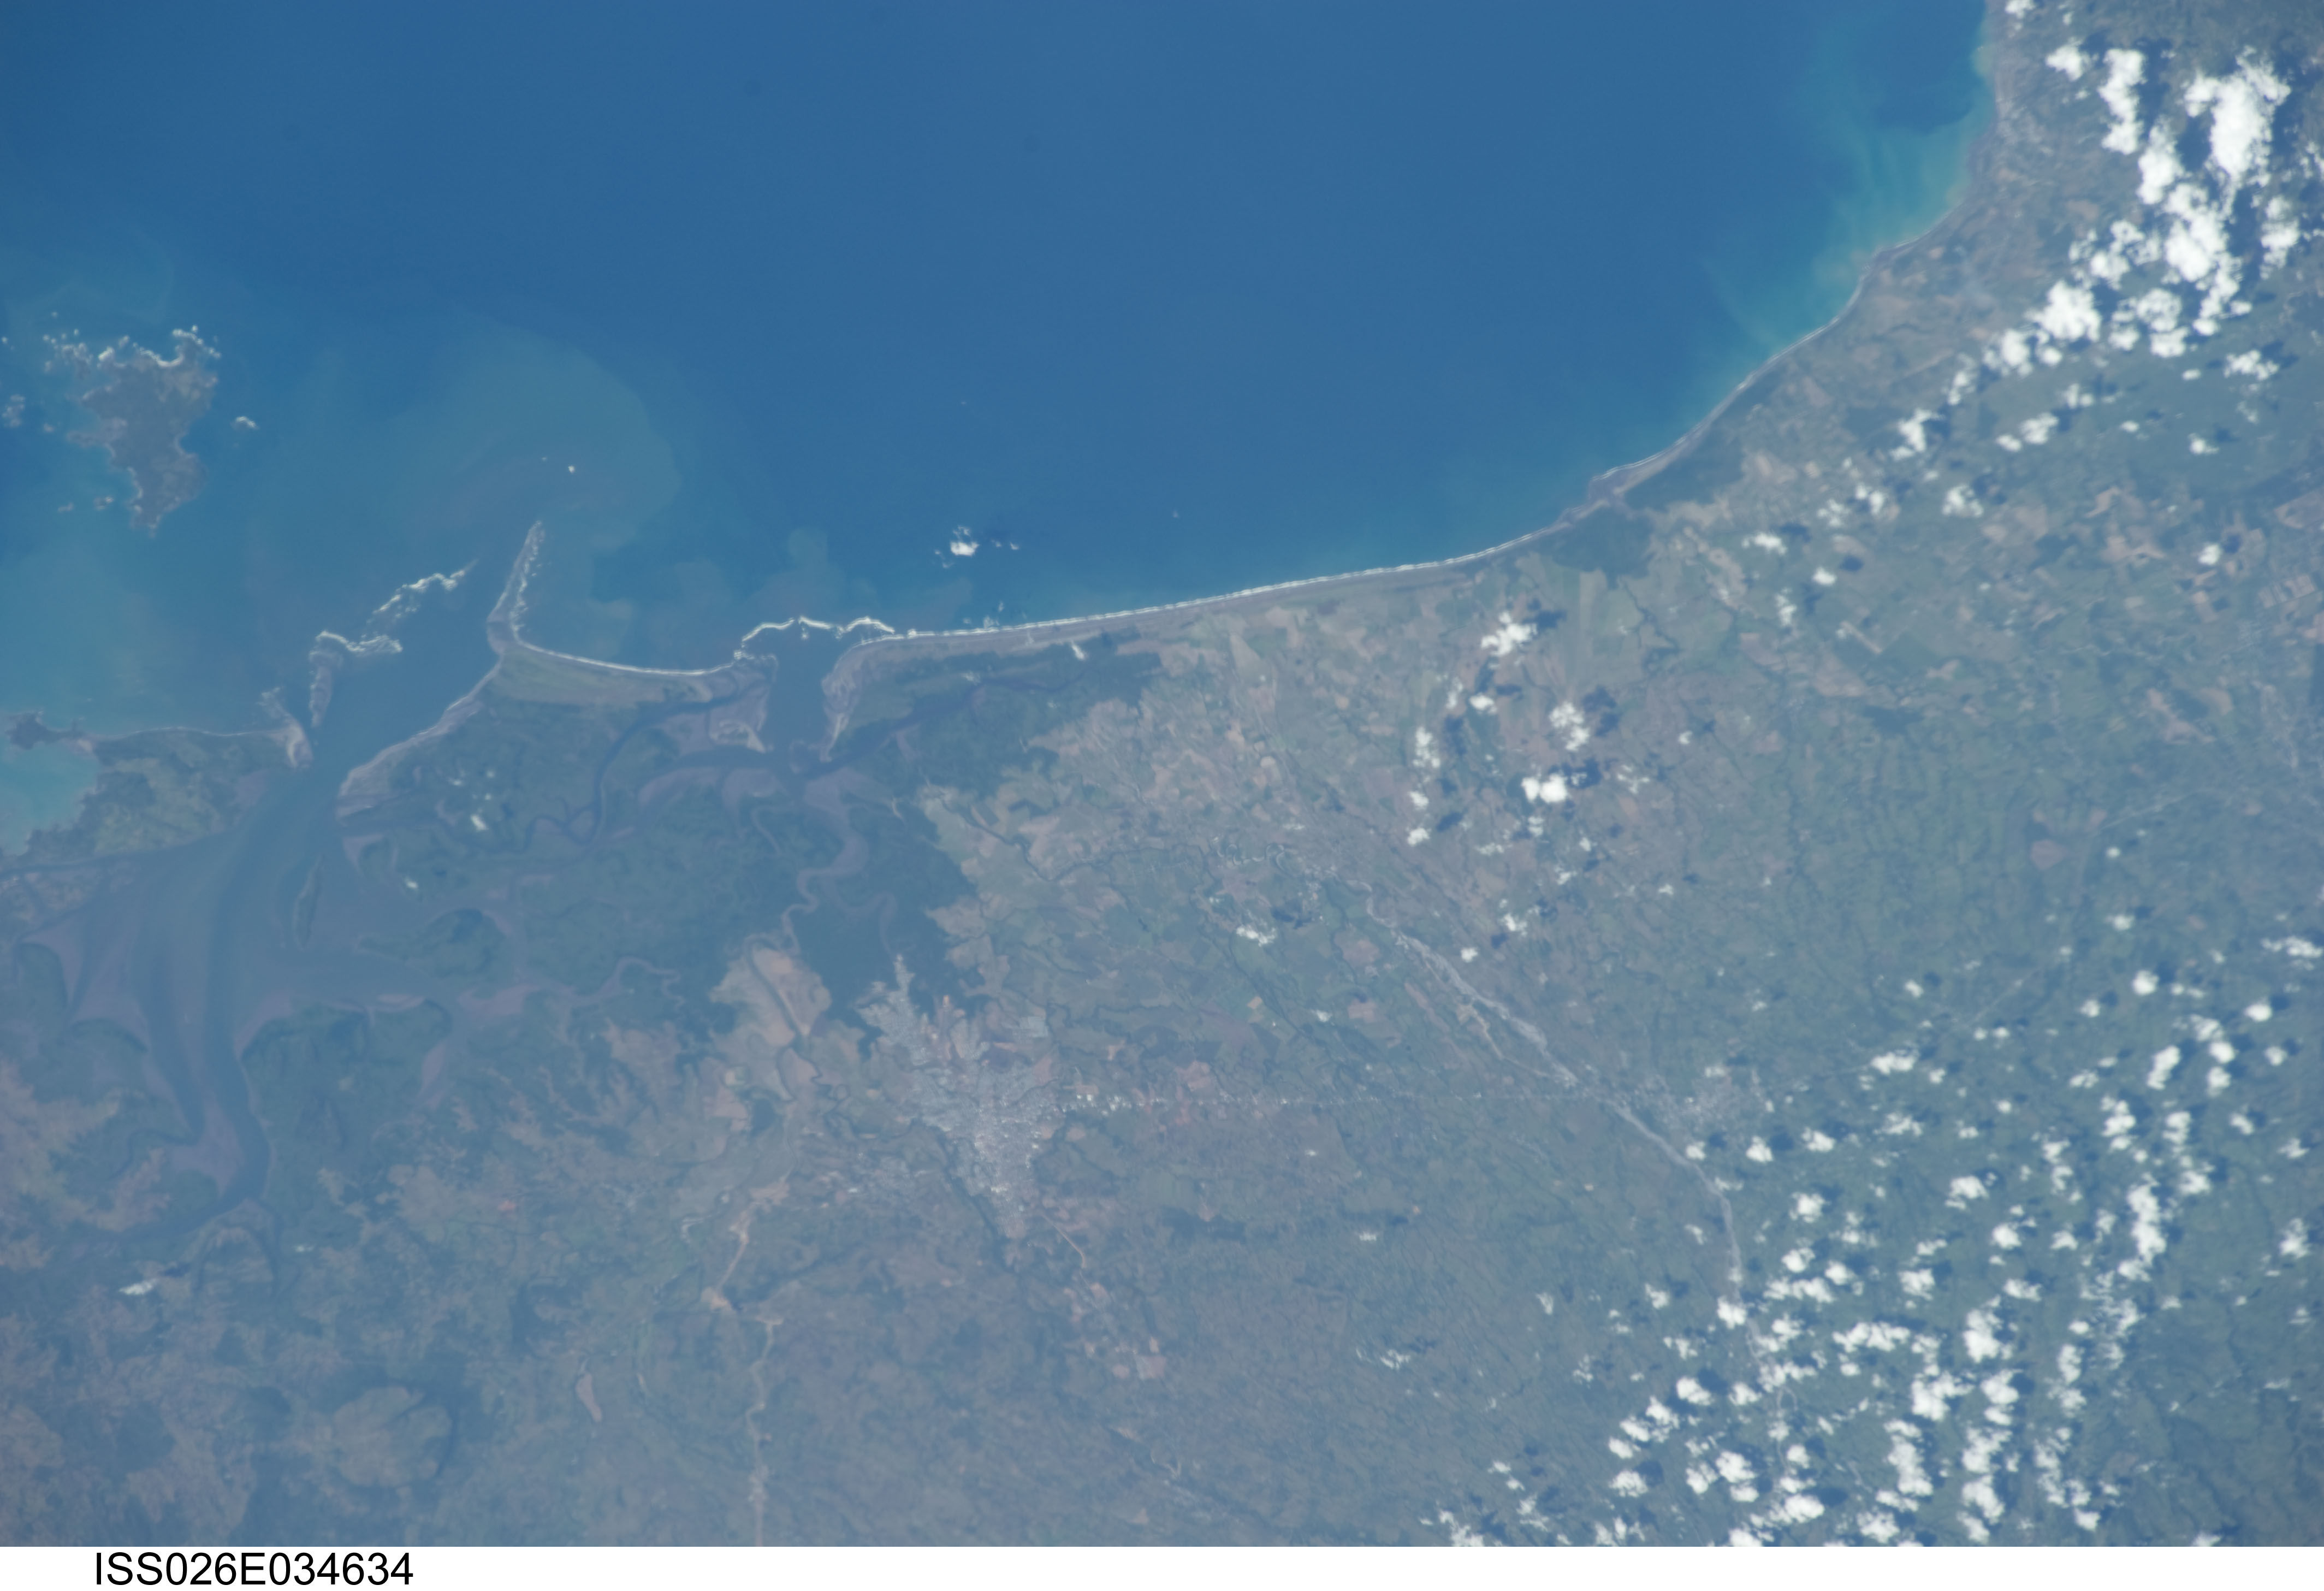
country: PANAMA
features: PACIFIC O., CHARCO AZUL B., SEDIMENT, WETLANDS, DAVID, AGR., PARIDA I.
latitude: 8.3
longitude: -82.5
